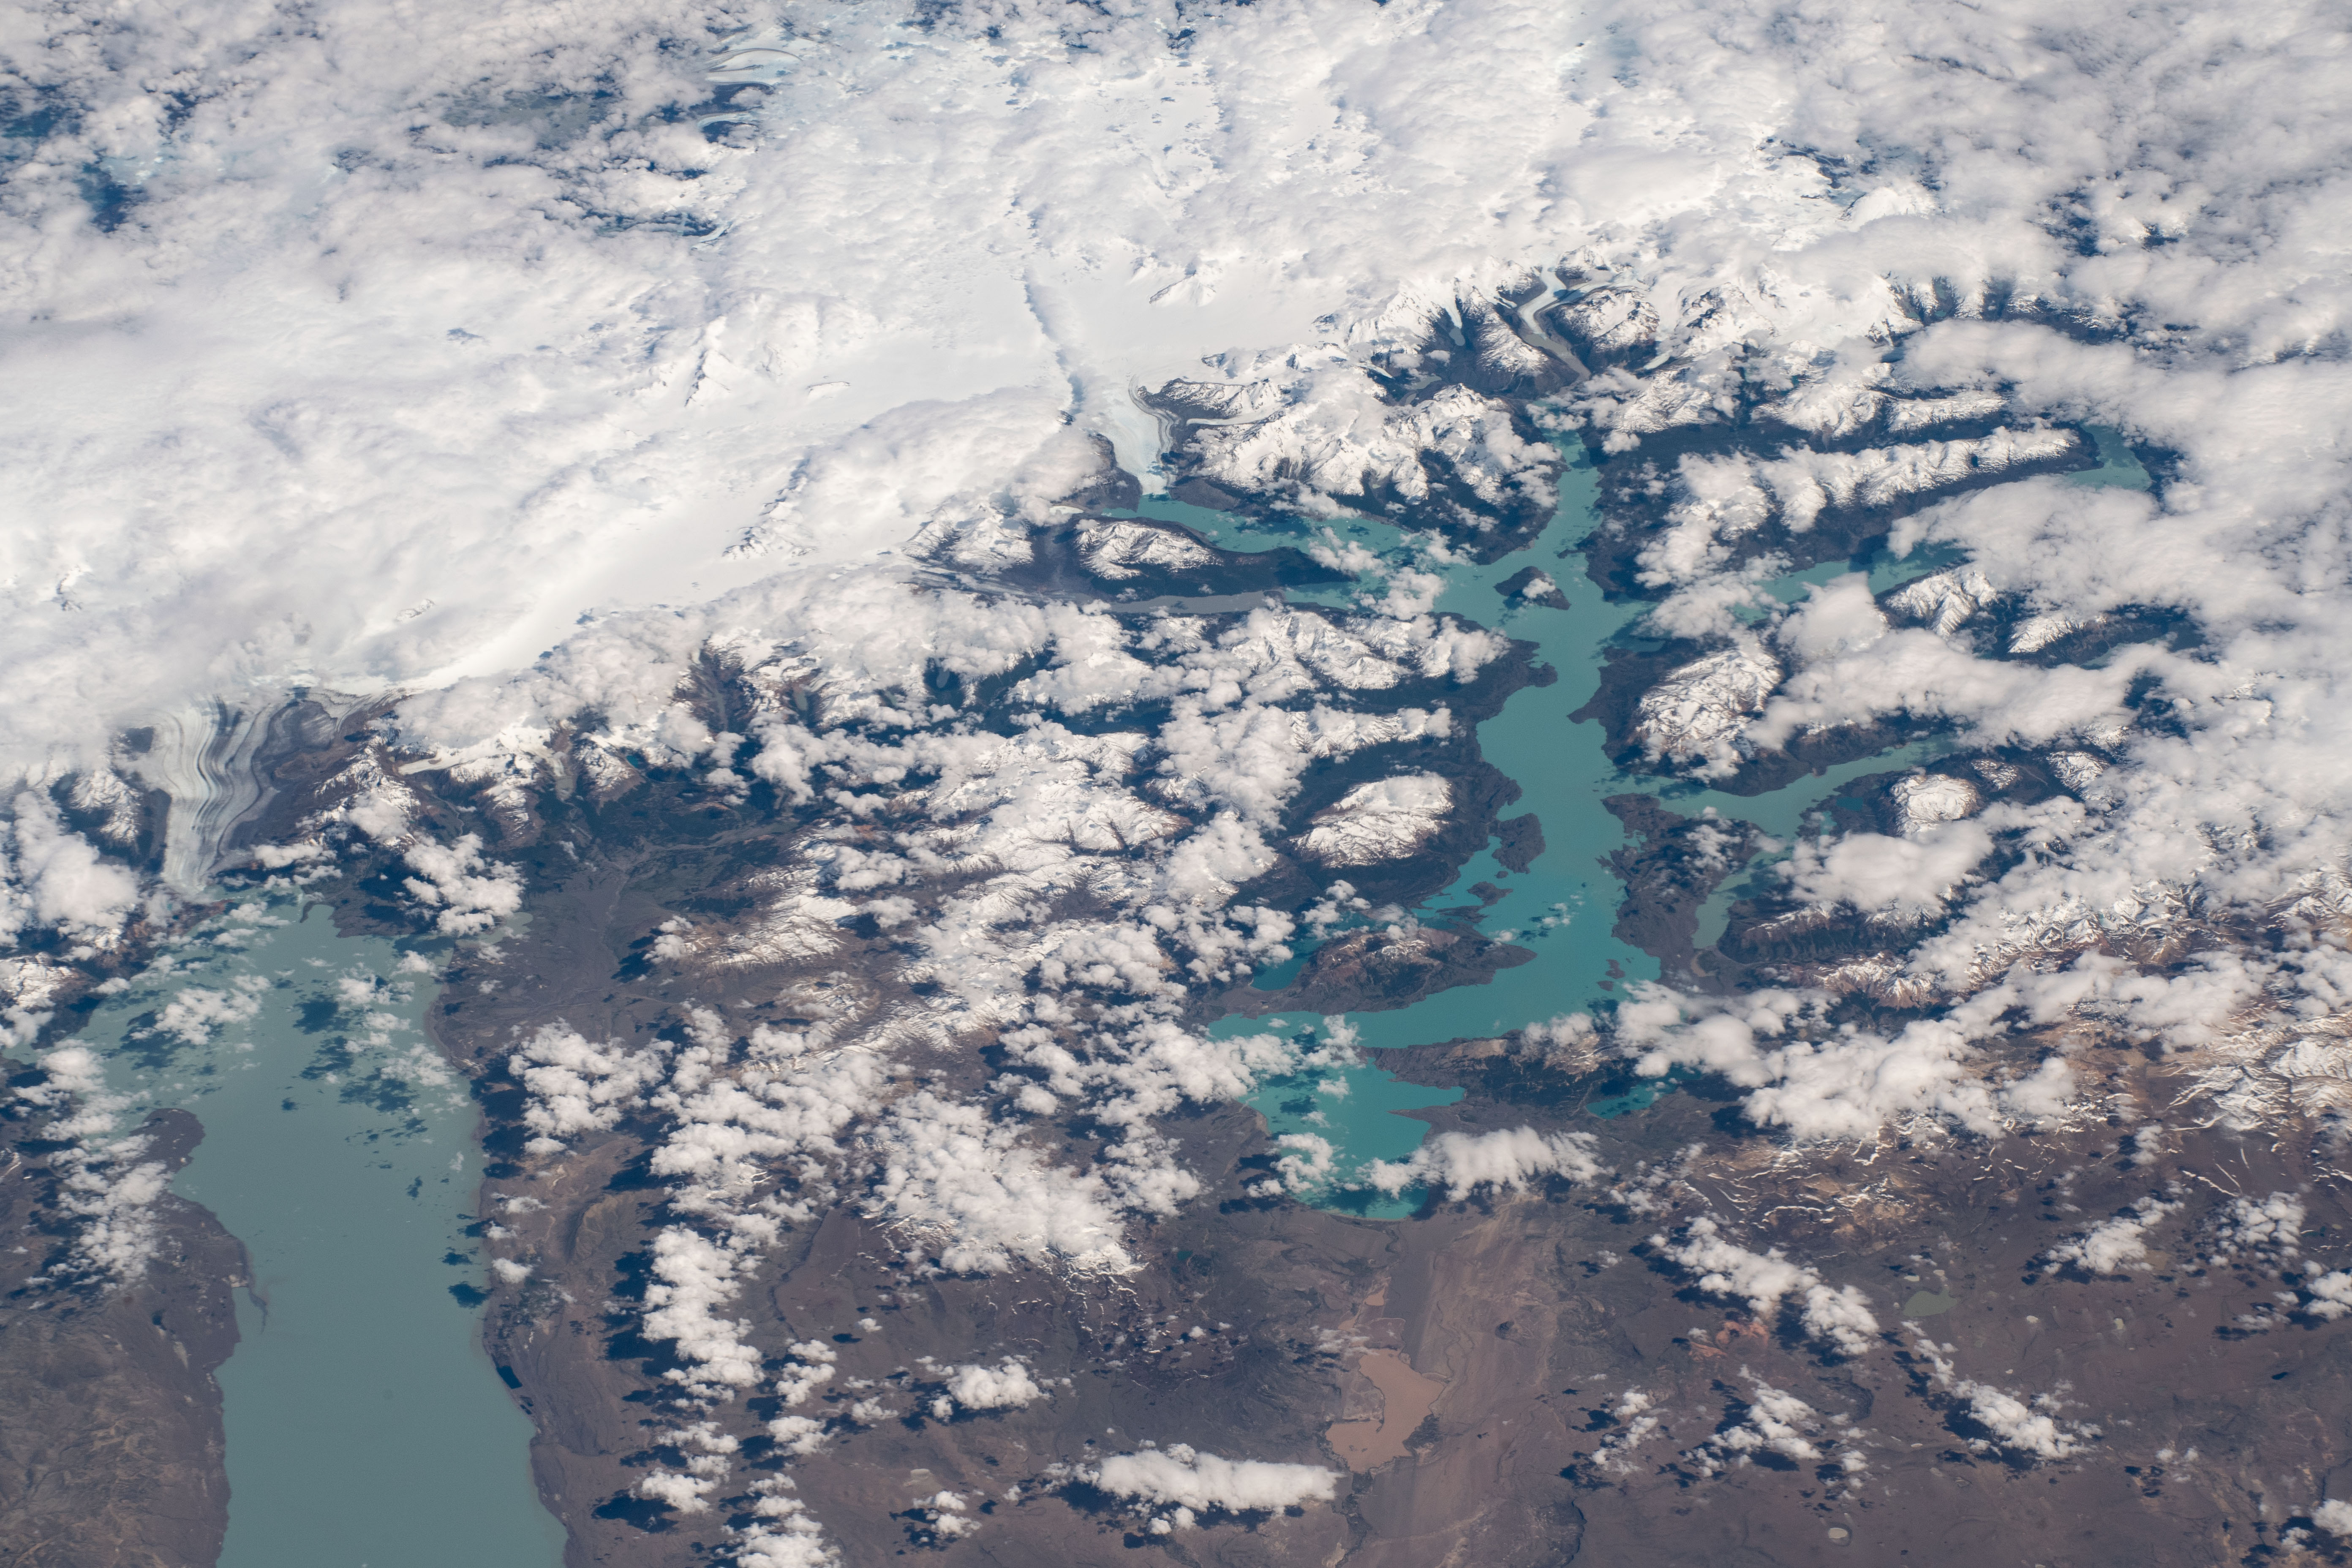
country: ARGENTINA
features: SOUTHERN PATAGONIA ICEFIELDS, VIEDMA LAKE, OHIGGINS/SAN MARTIN LAKE
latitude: -49.2
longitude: -72.8
